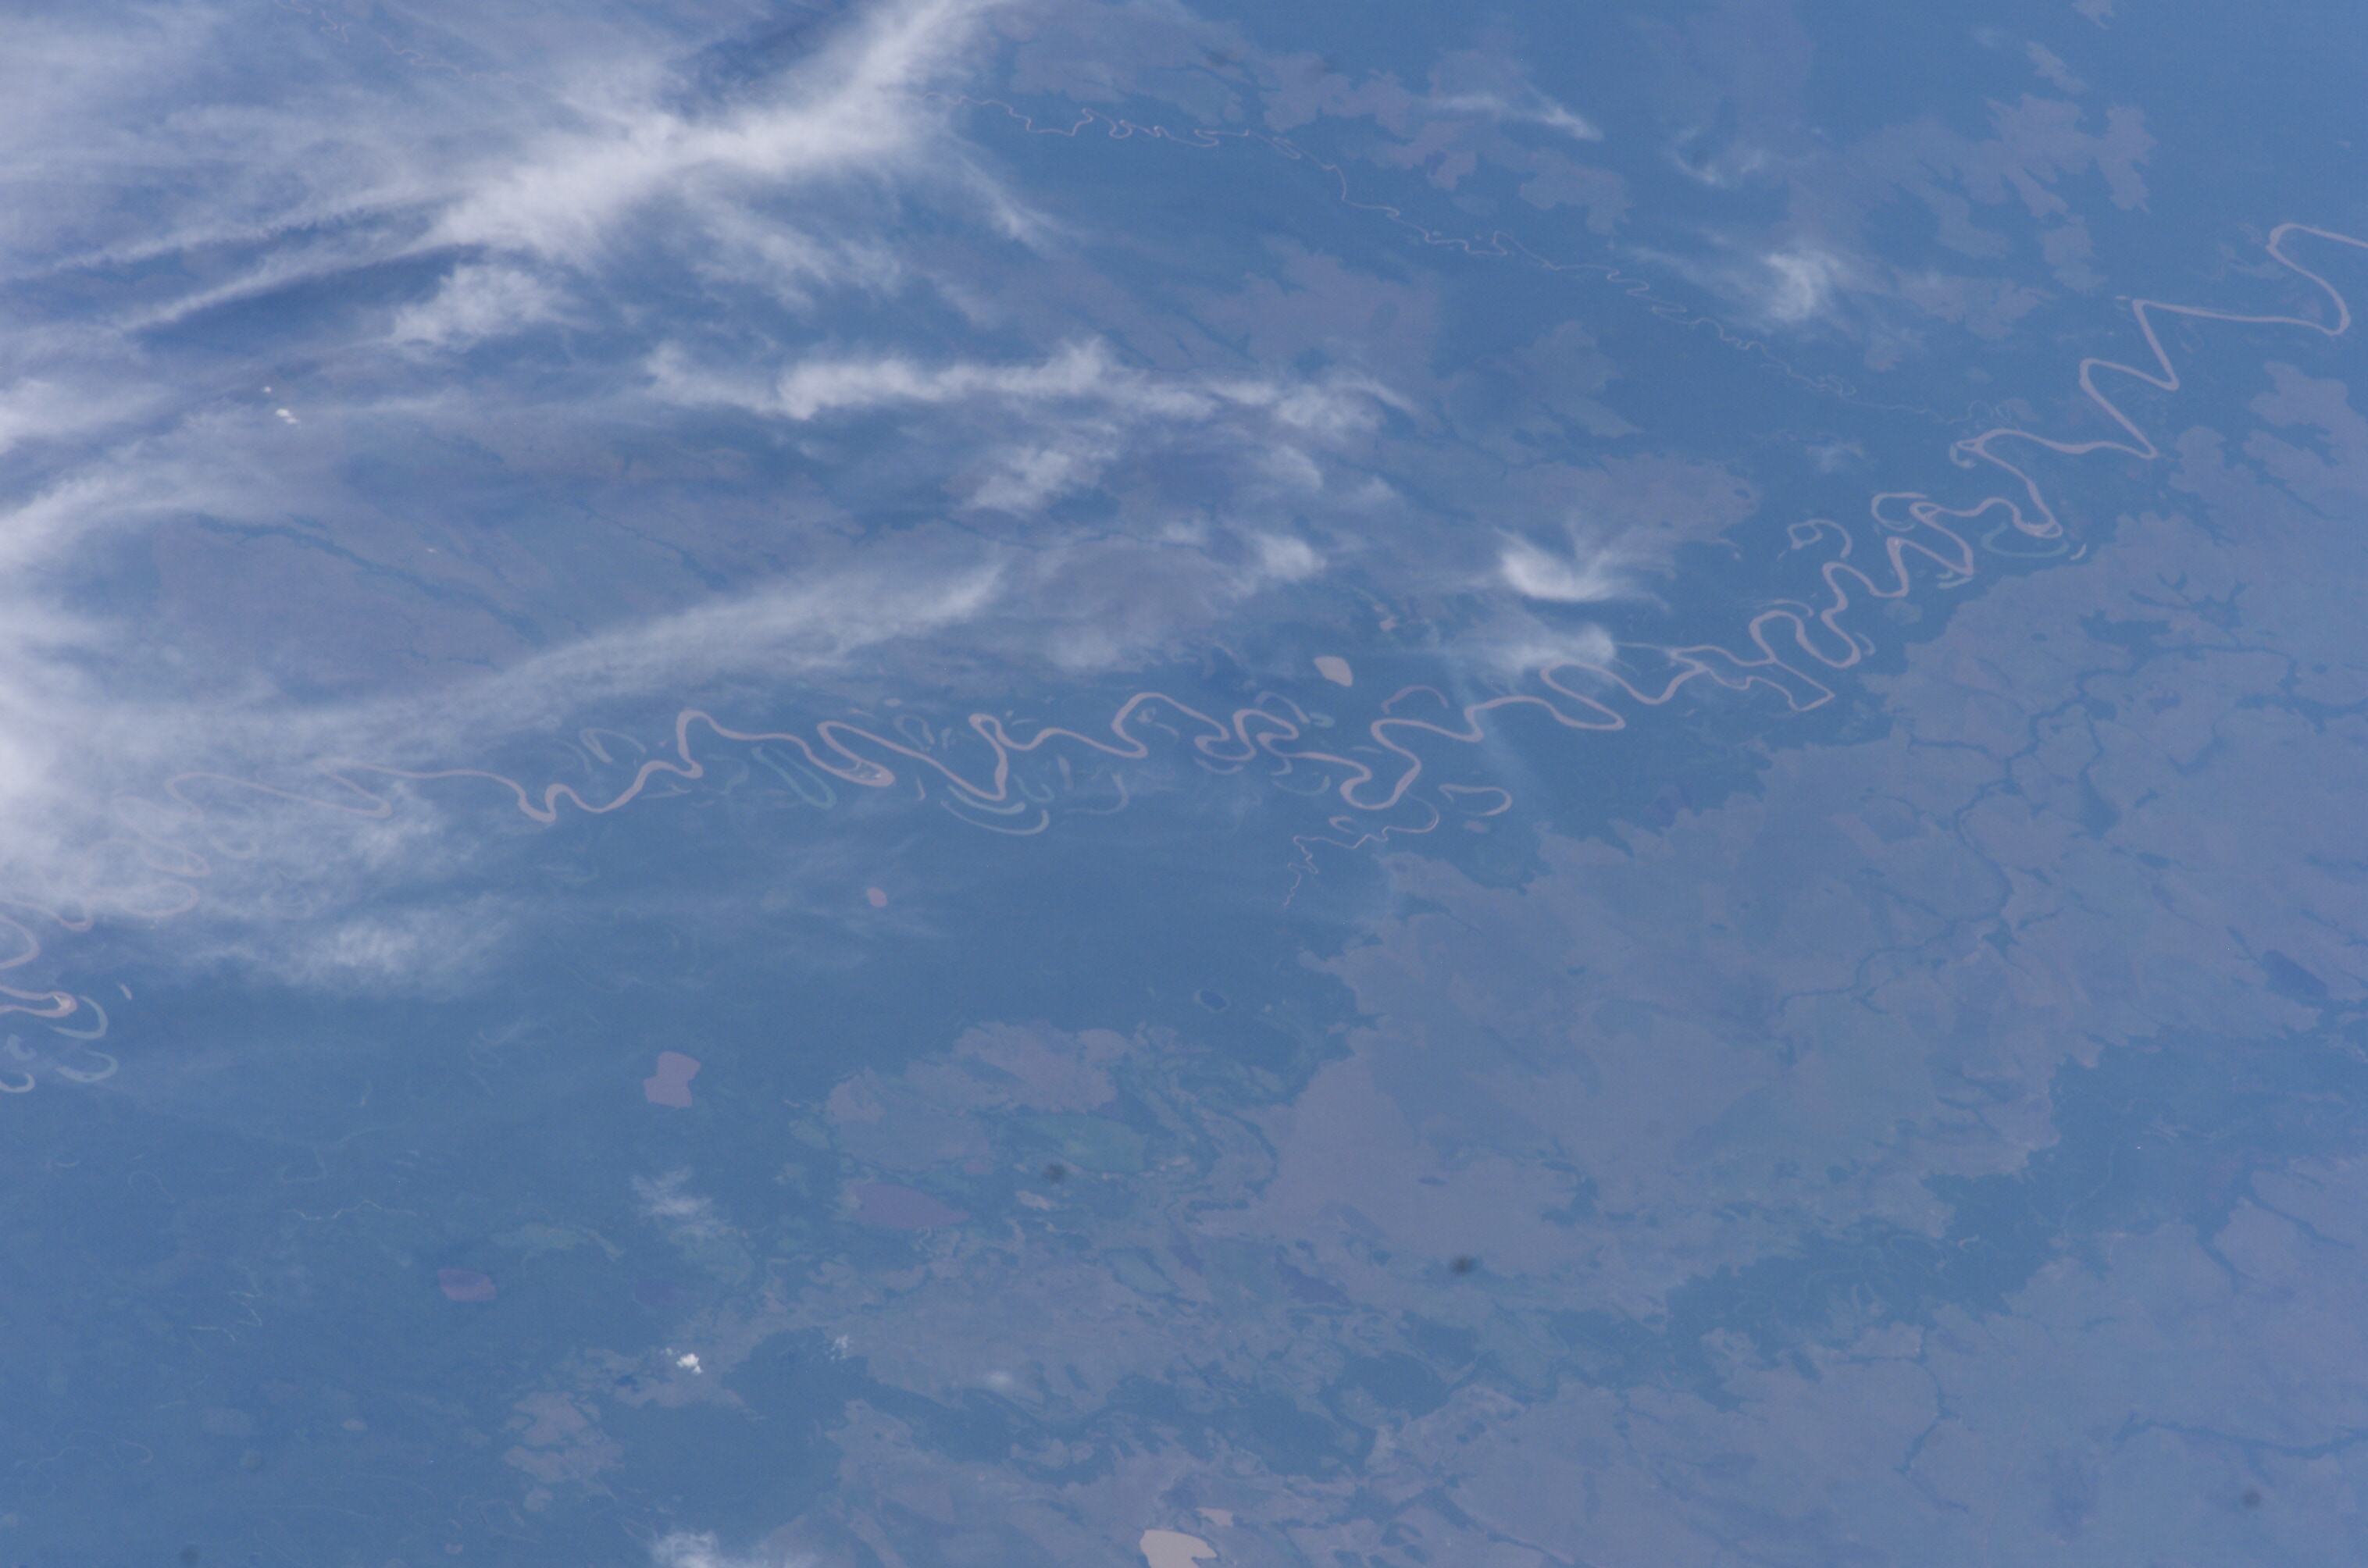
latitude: -13.0
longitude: -67.0
